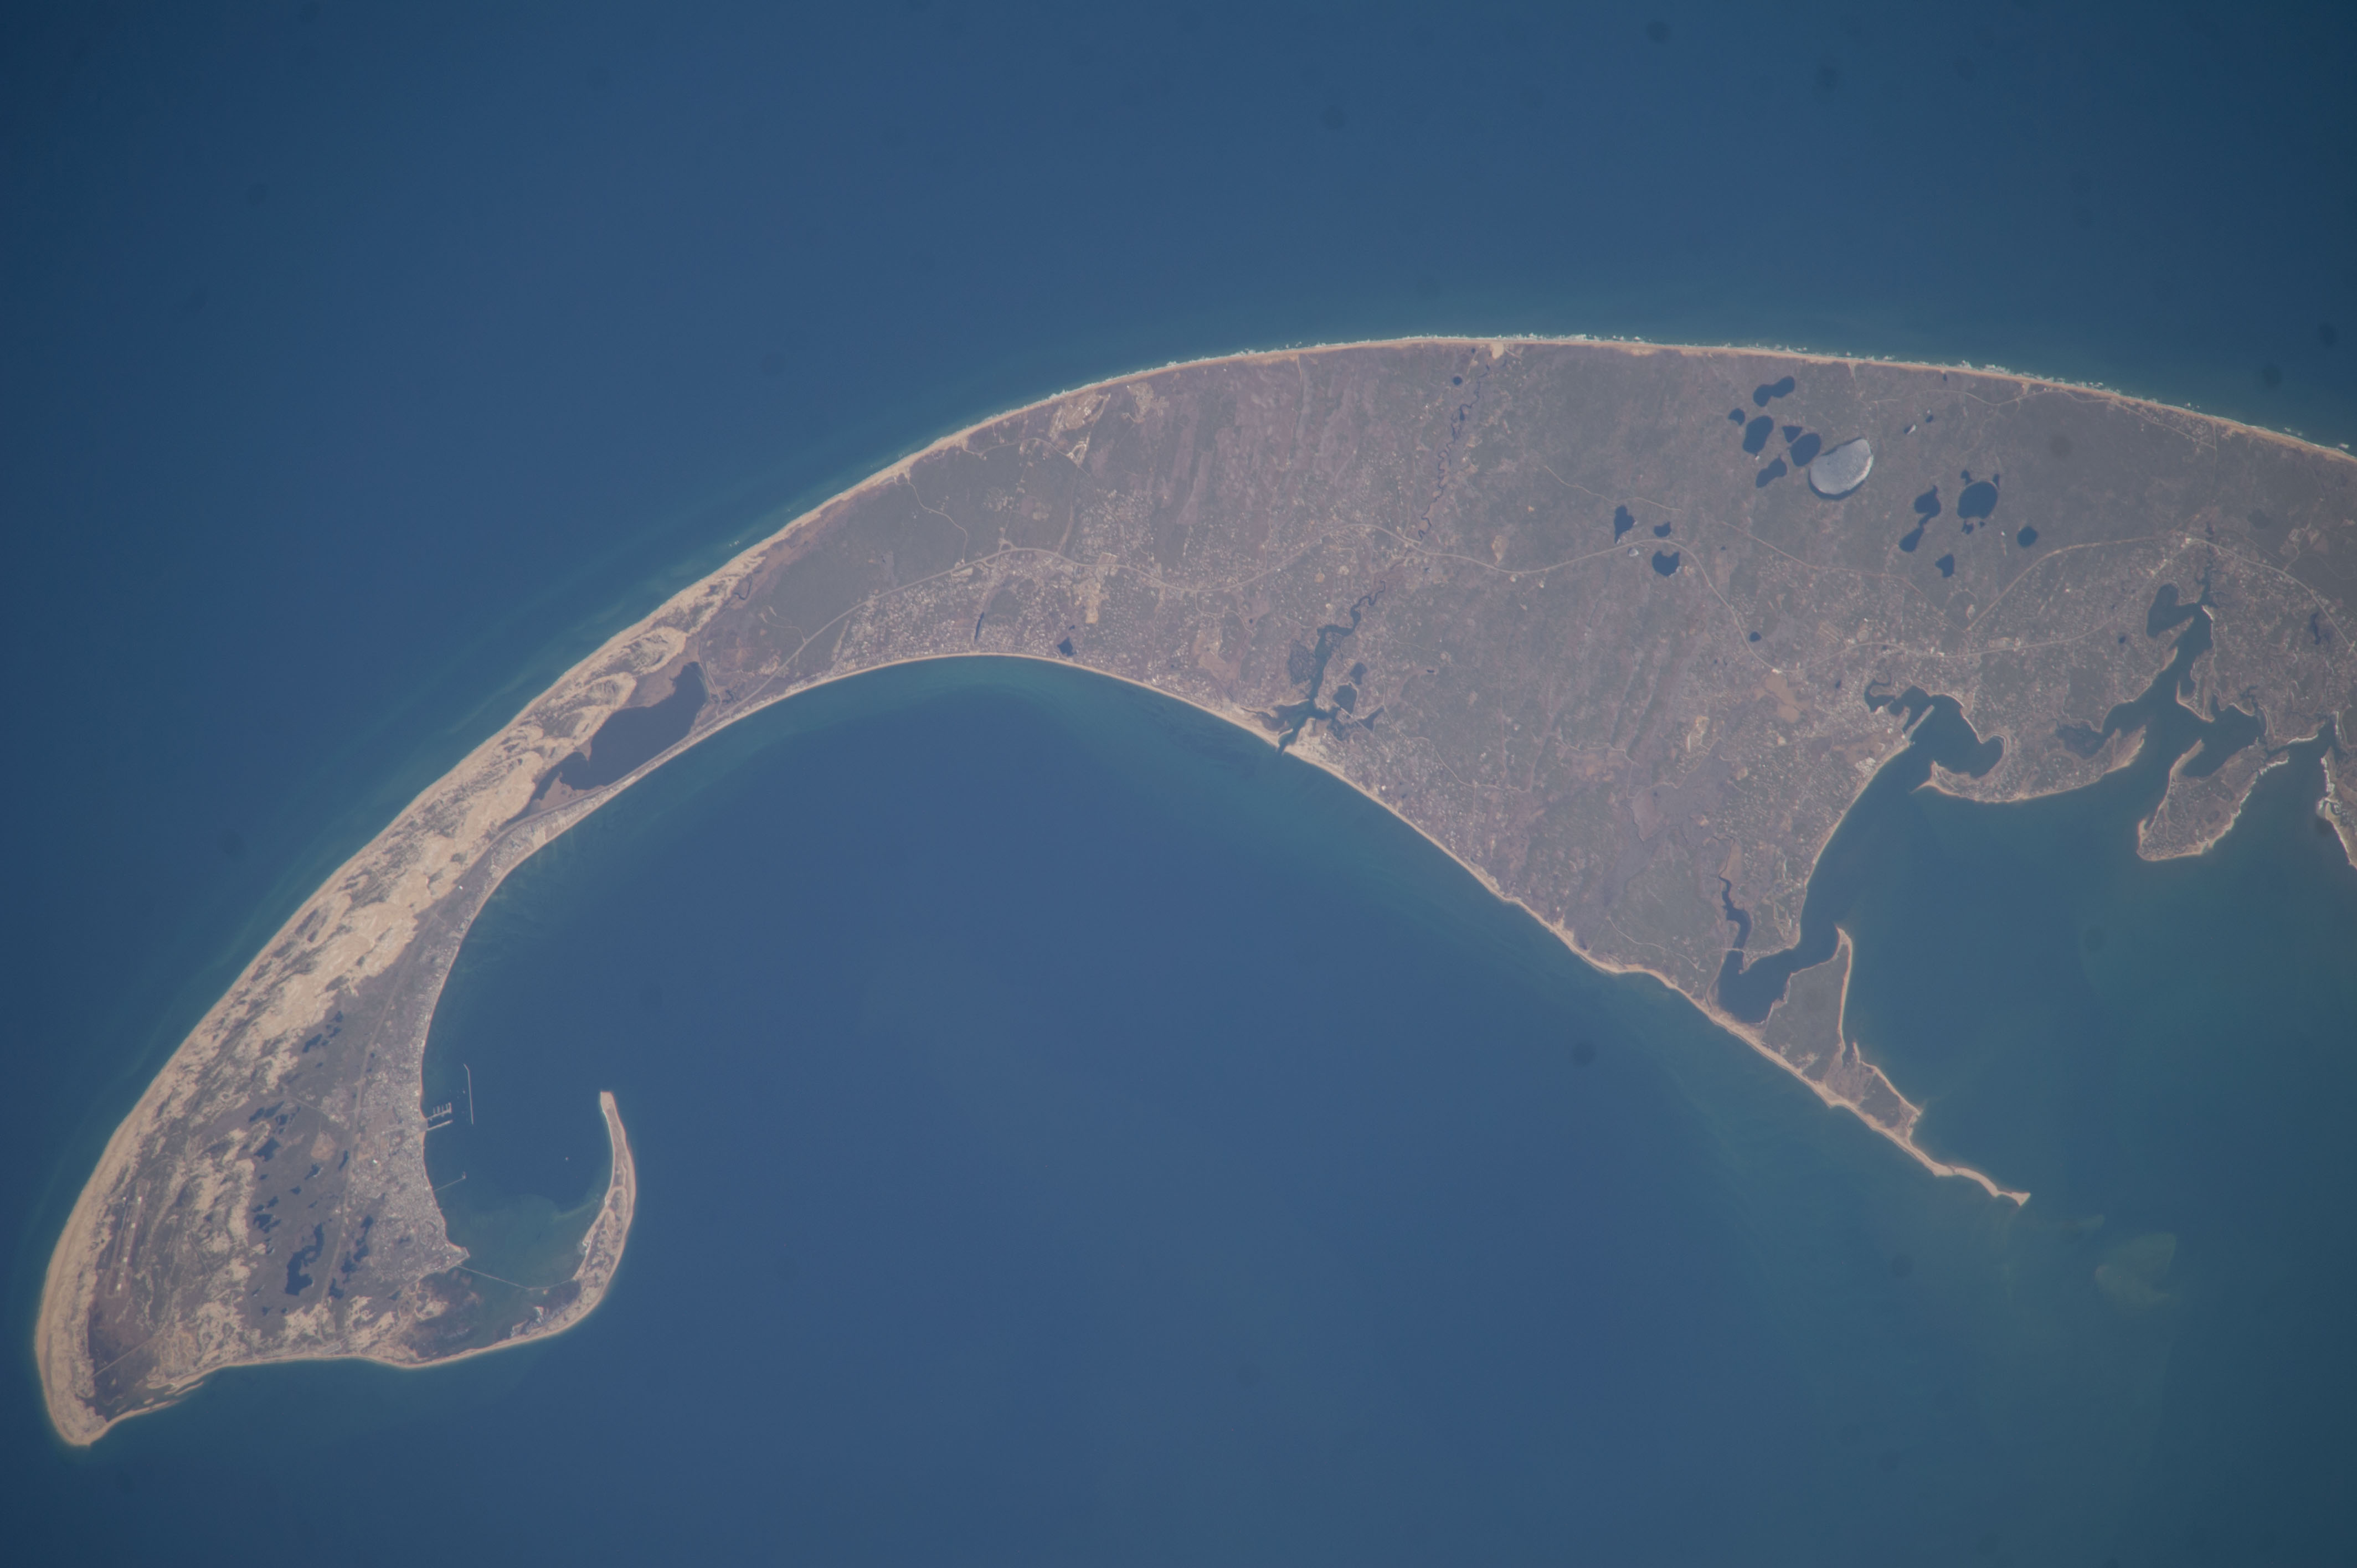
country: USA-MASSACHUSETTS
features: CAPE CODE NATIONAL SEASHORE, CAPE COD BAY, ATLANTIC OCEAN
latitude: 42.0
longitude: -70.1
